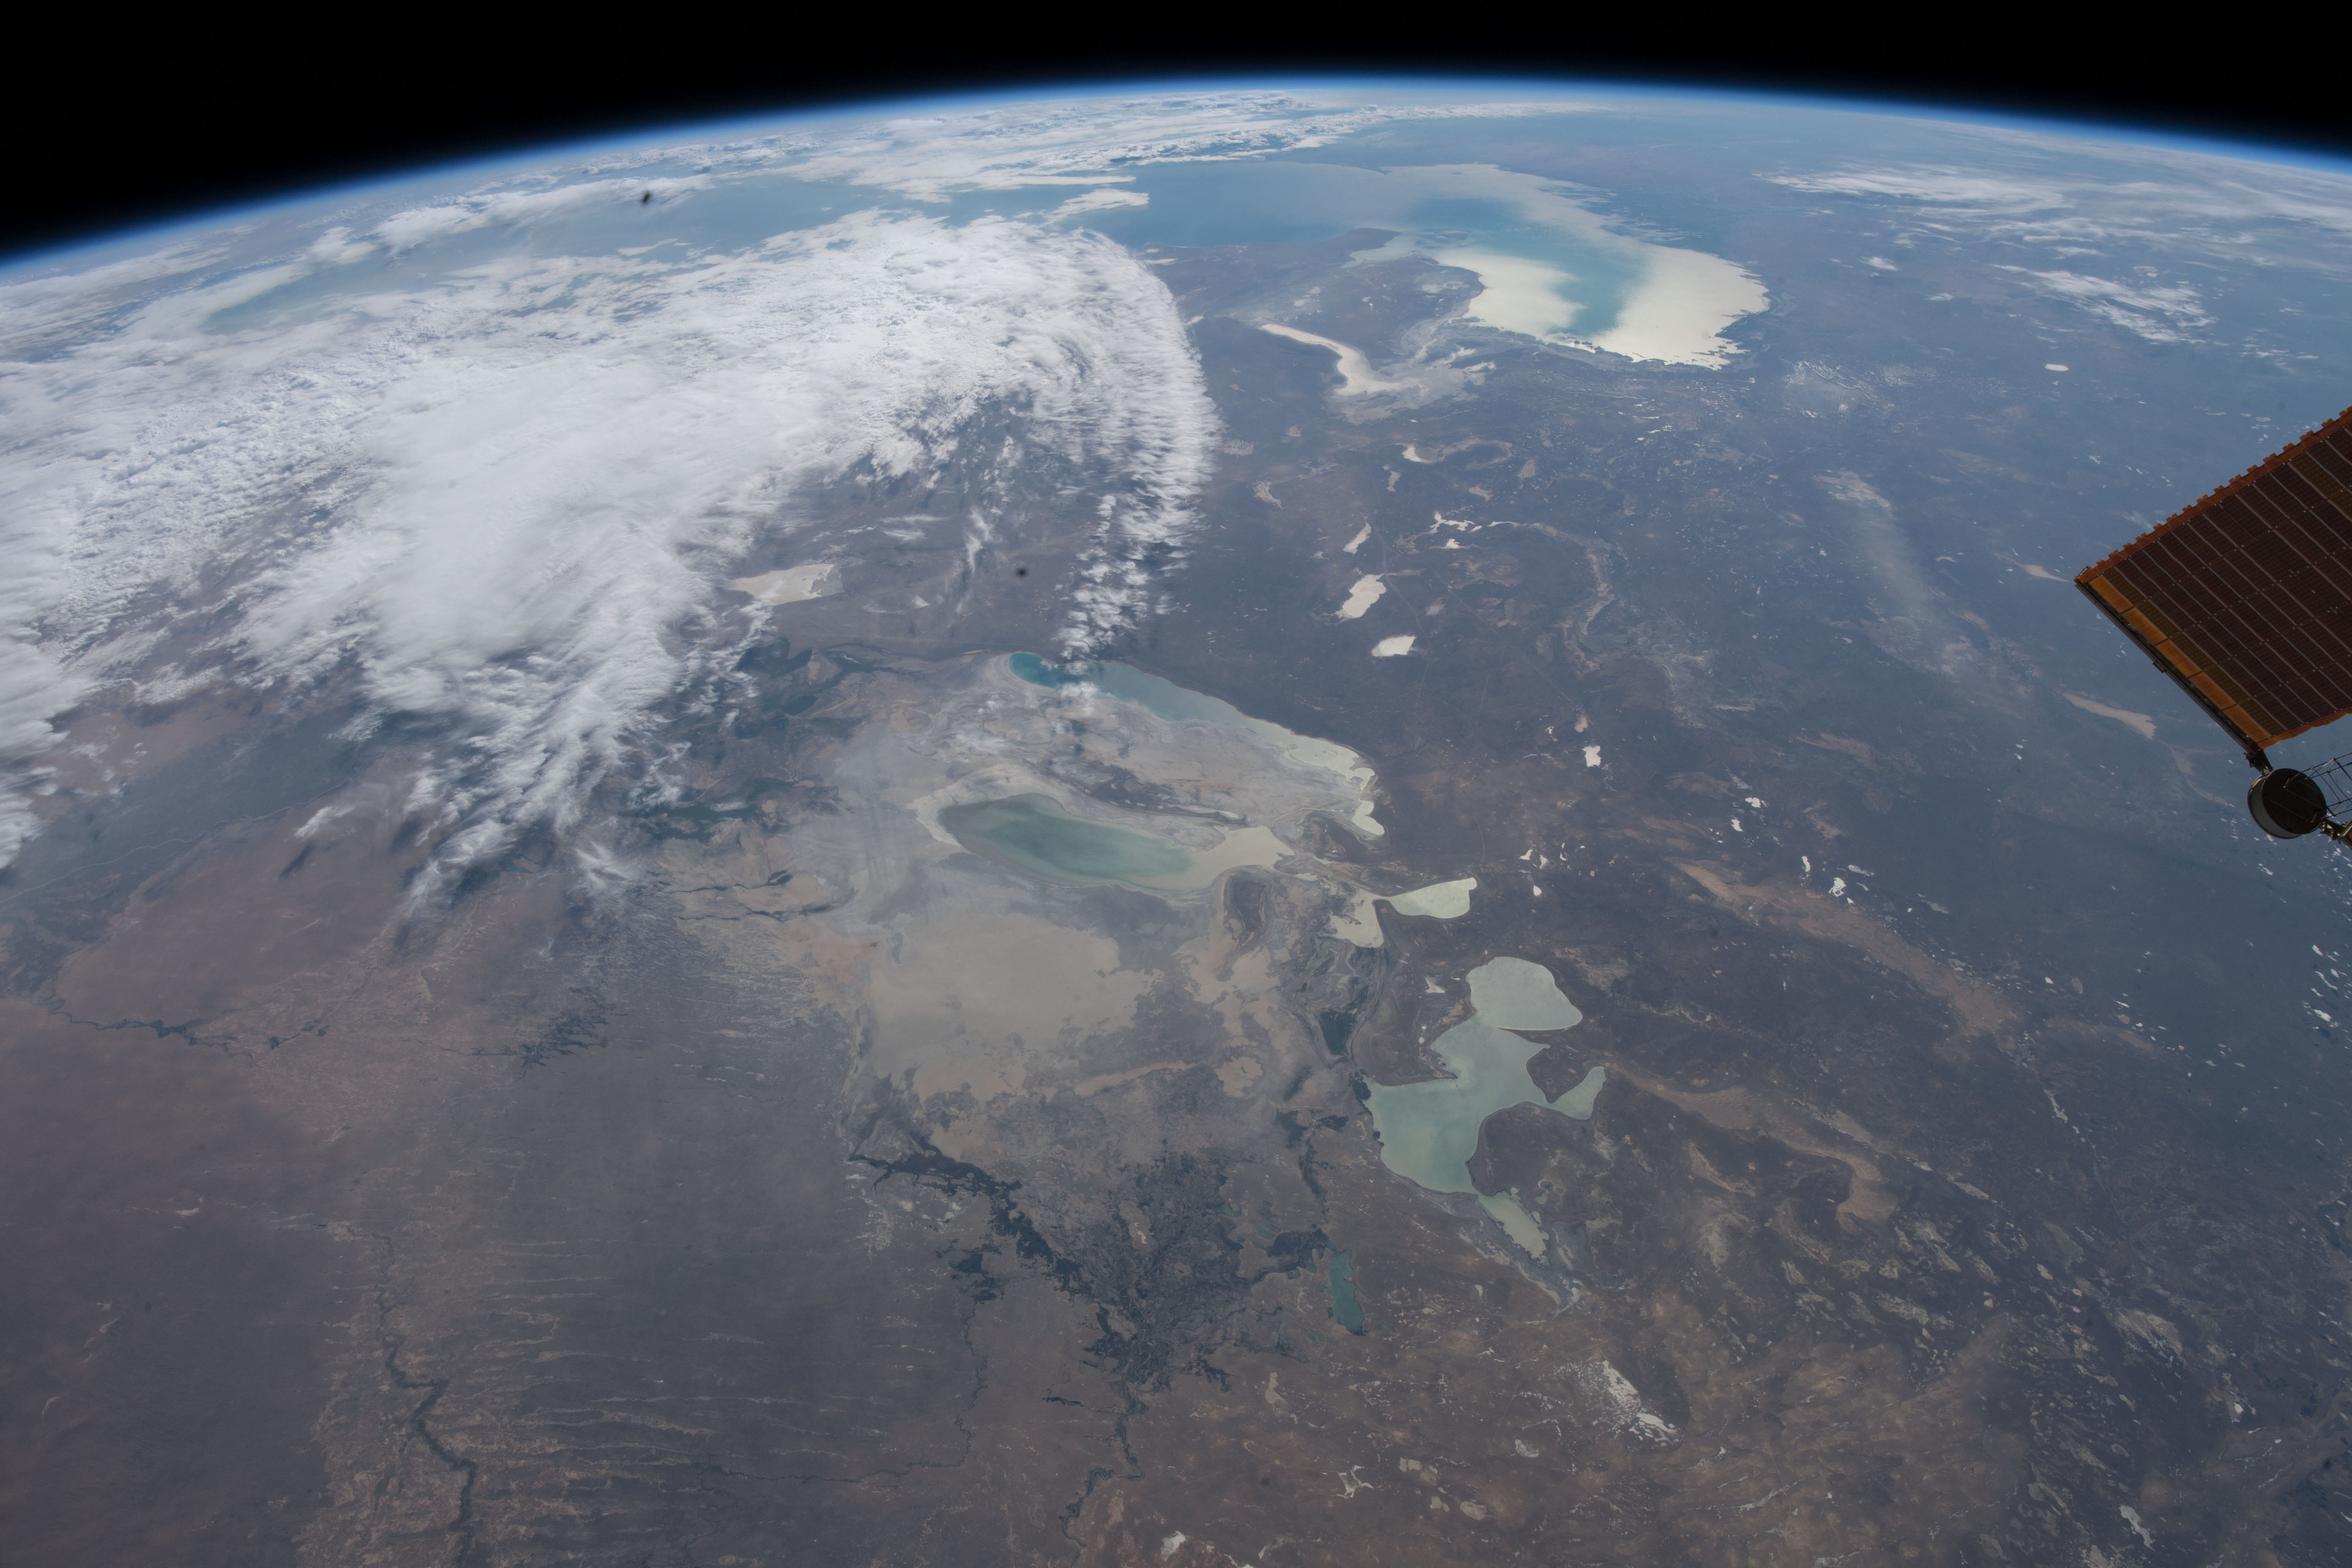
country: UZBEKISTAN
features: ARAL SEA, BARSAKELMES LAKE, QIZILQUM DESERT, AKTOBE, EARTH LIMB
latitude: 45.2
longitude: 59.0
